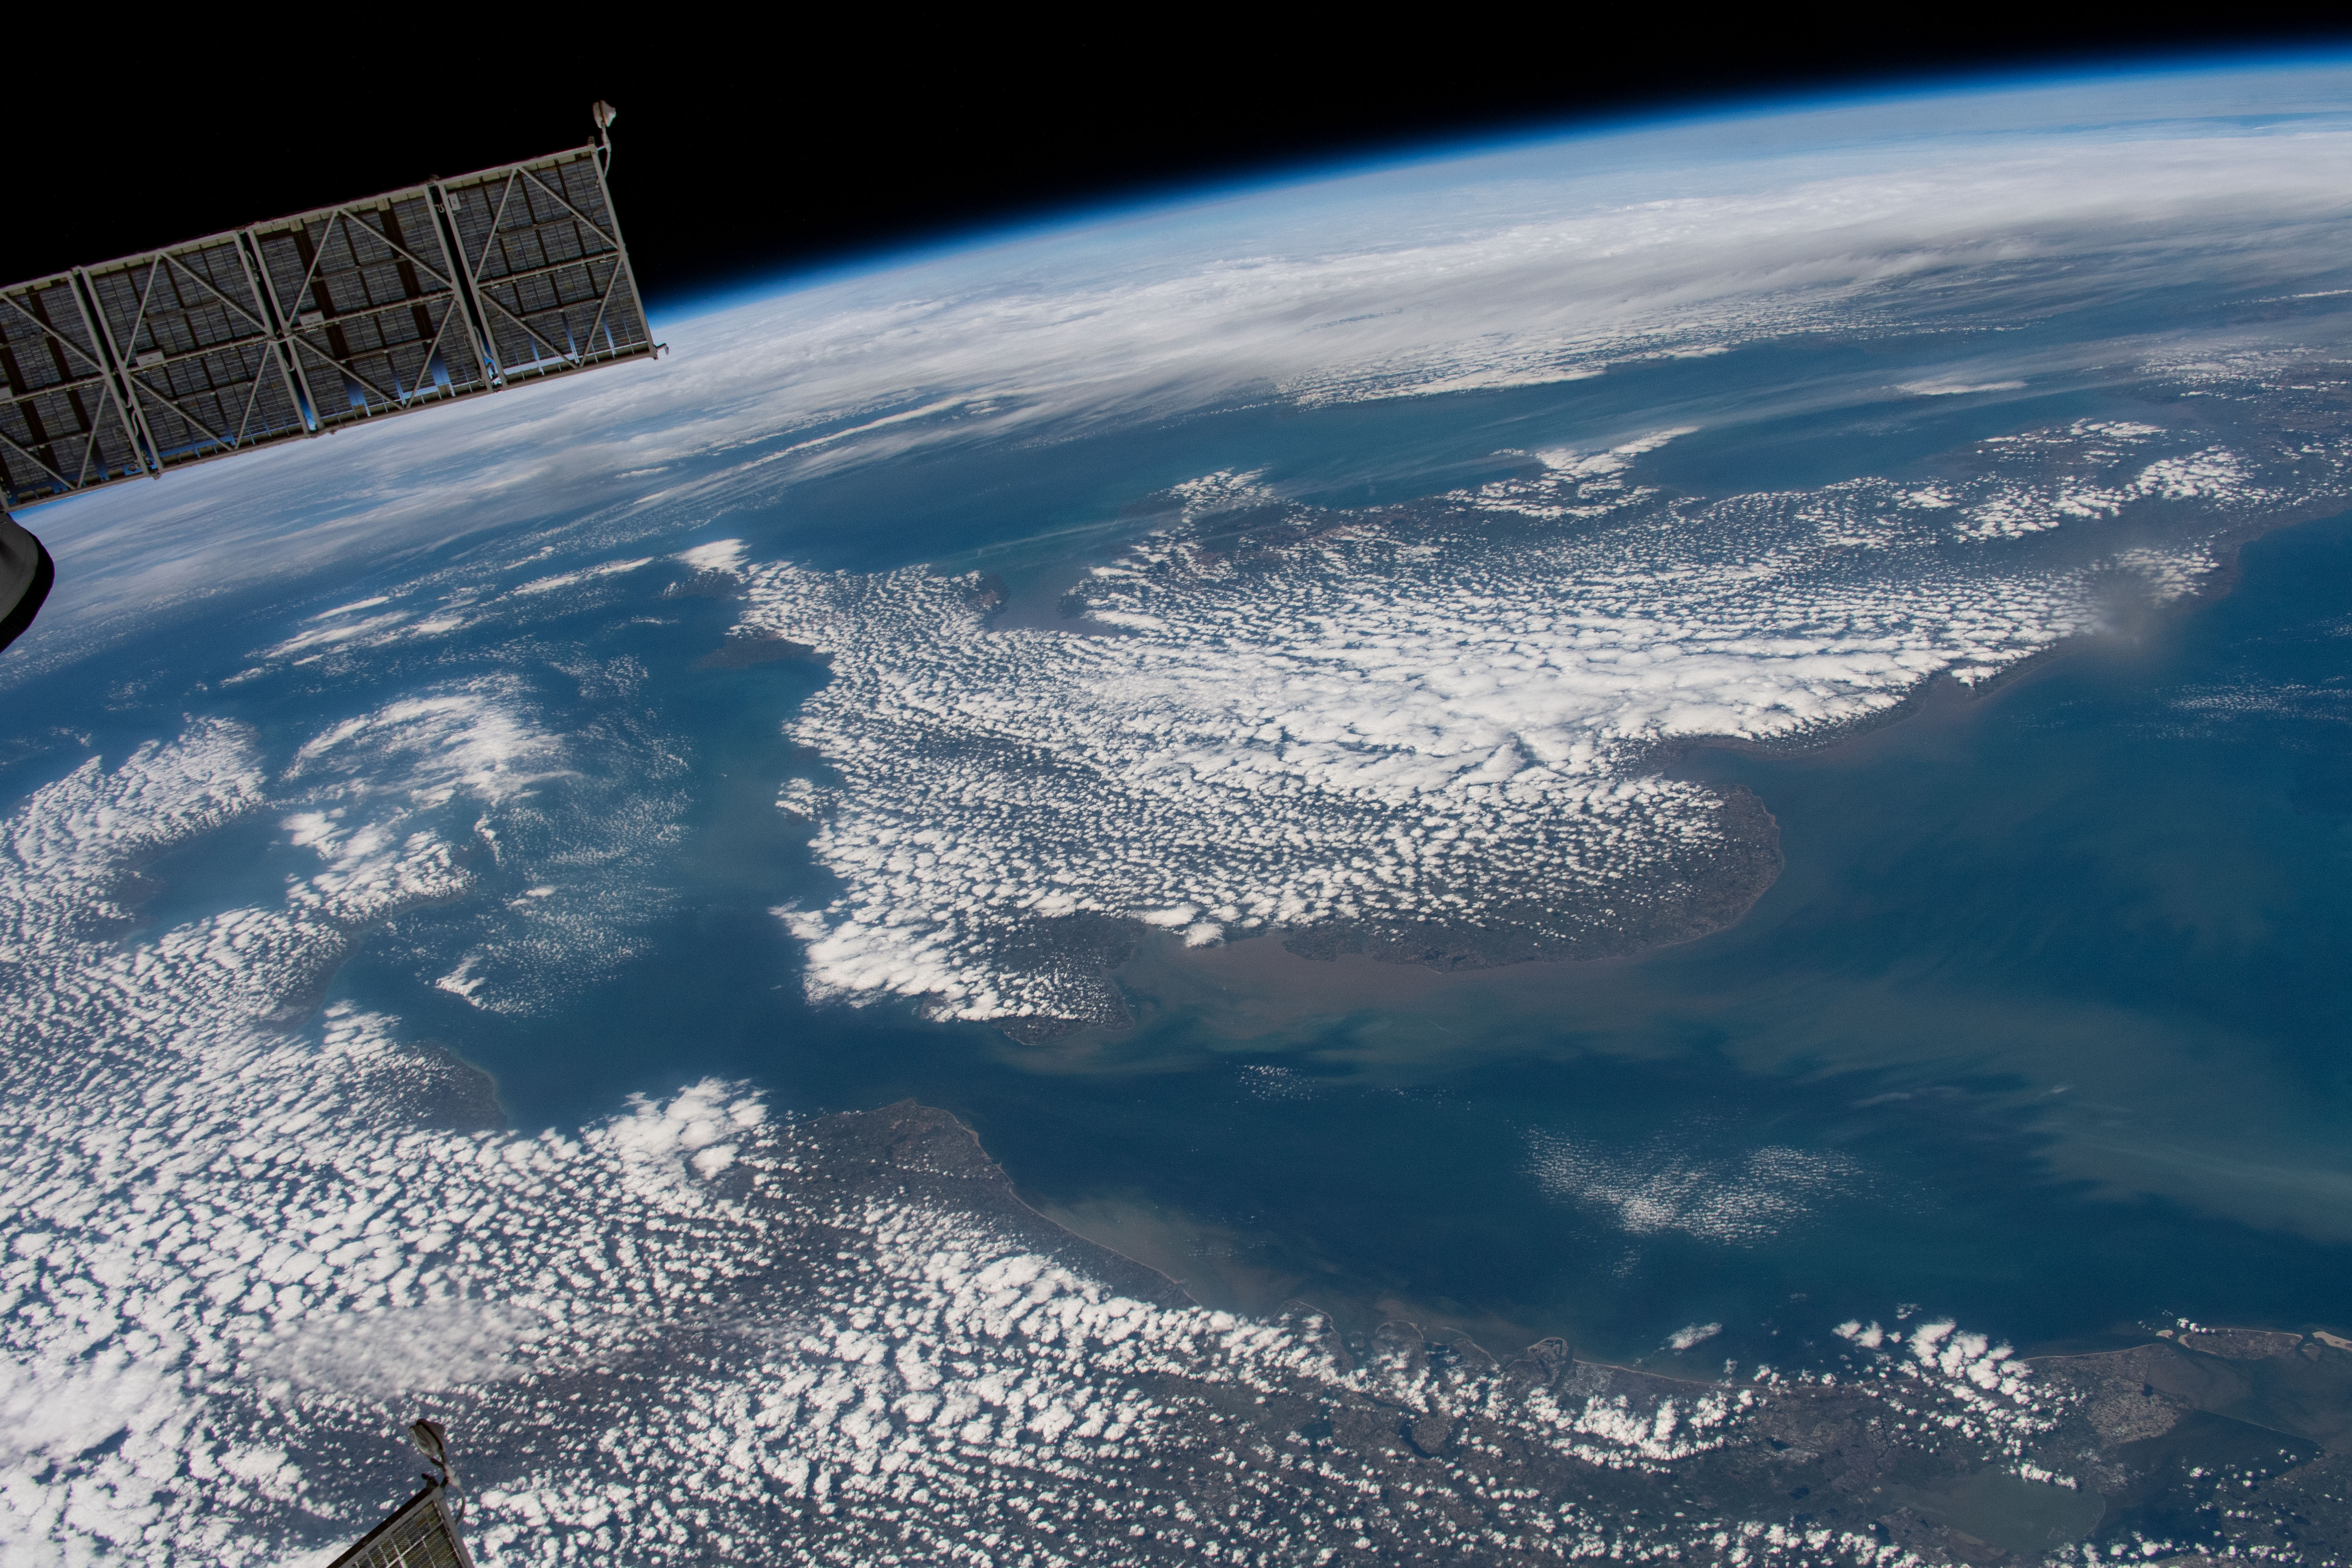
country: UK-ENGLAND
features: EARTH LIMB, NORTH SEA, STRAIT OF DOVER, ENGLISH CHANNEL, ISS
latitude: 53.0
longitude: 1.0
